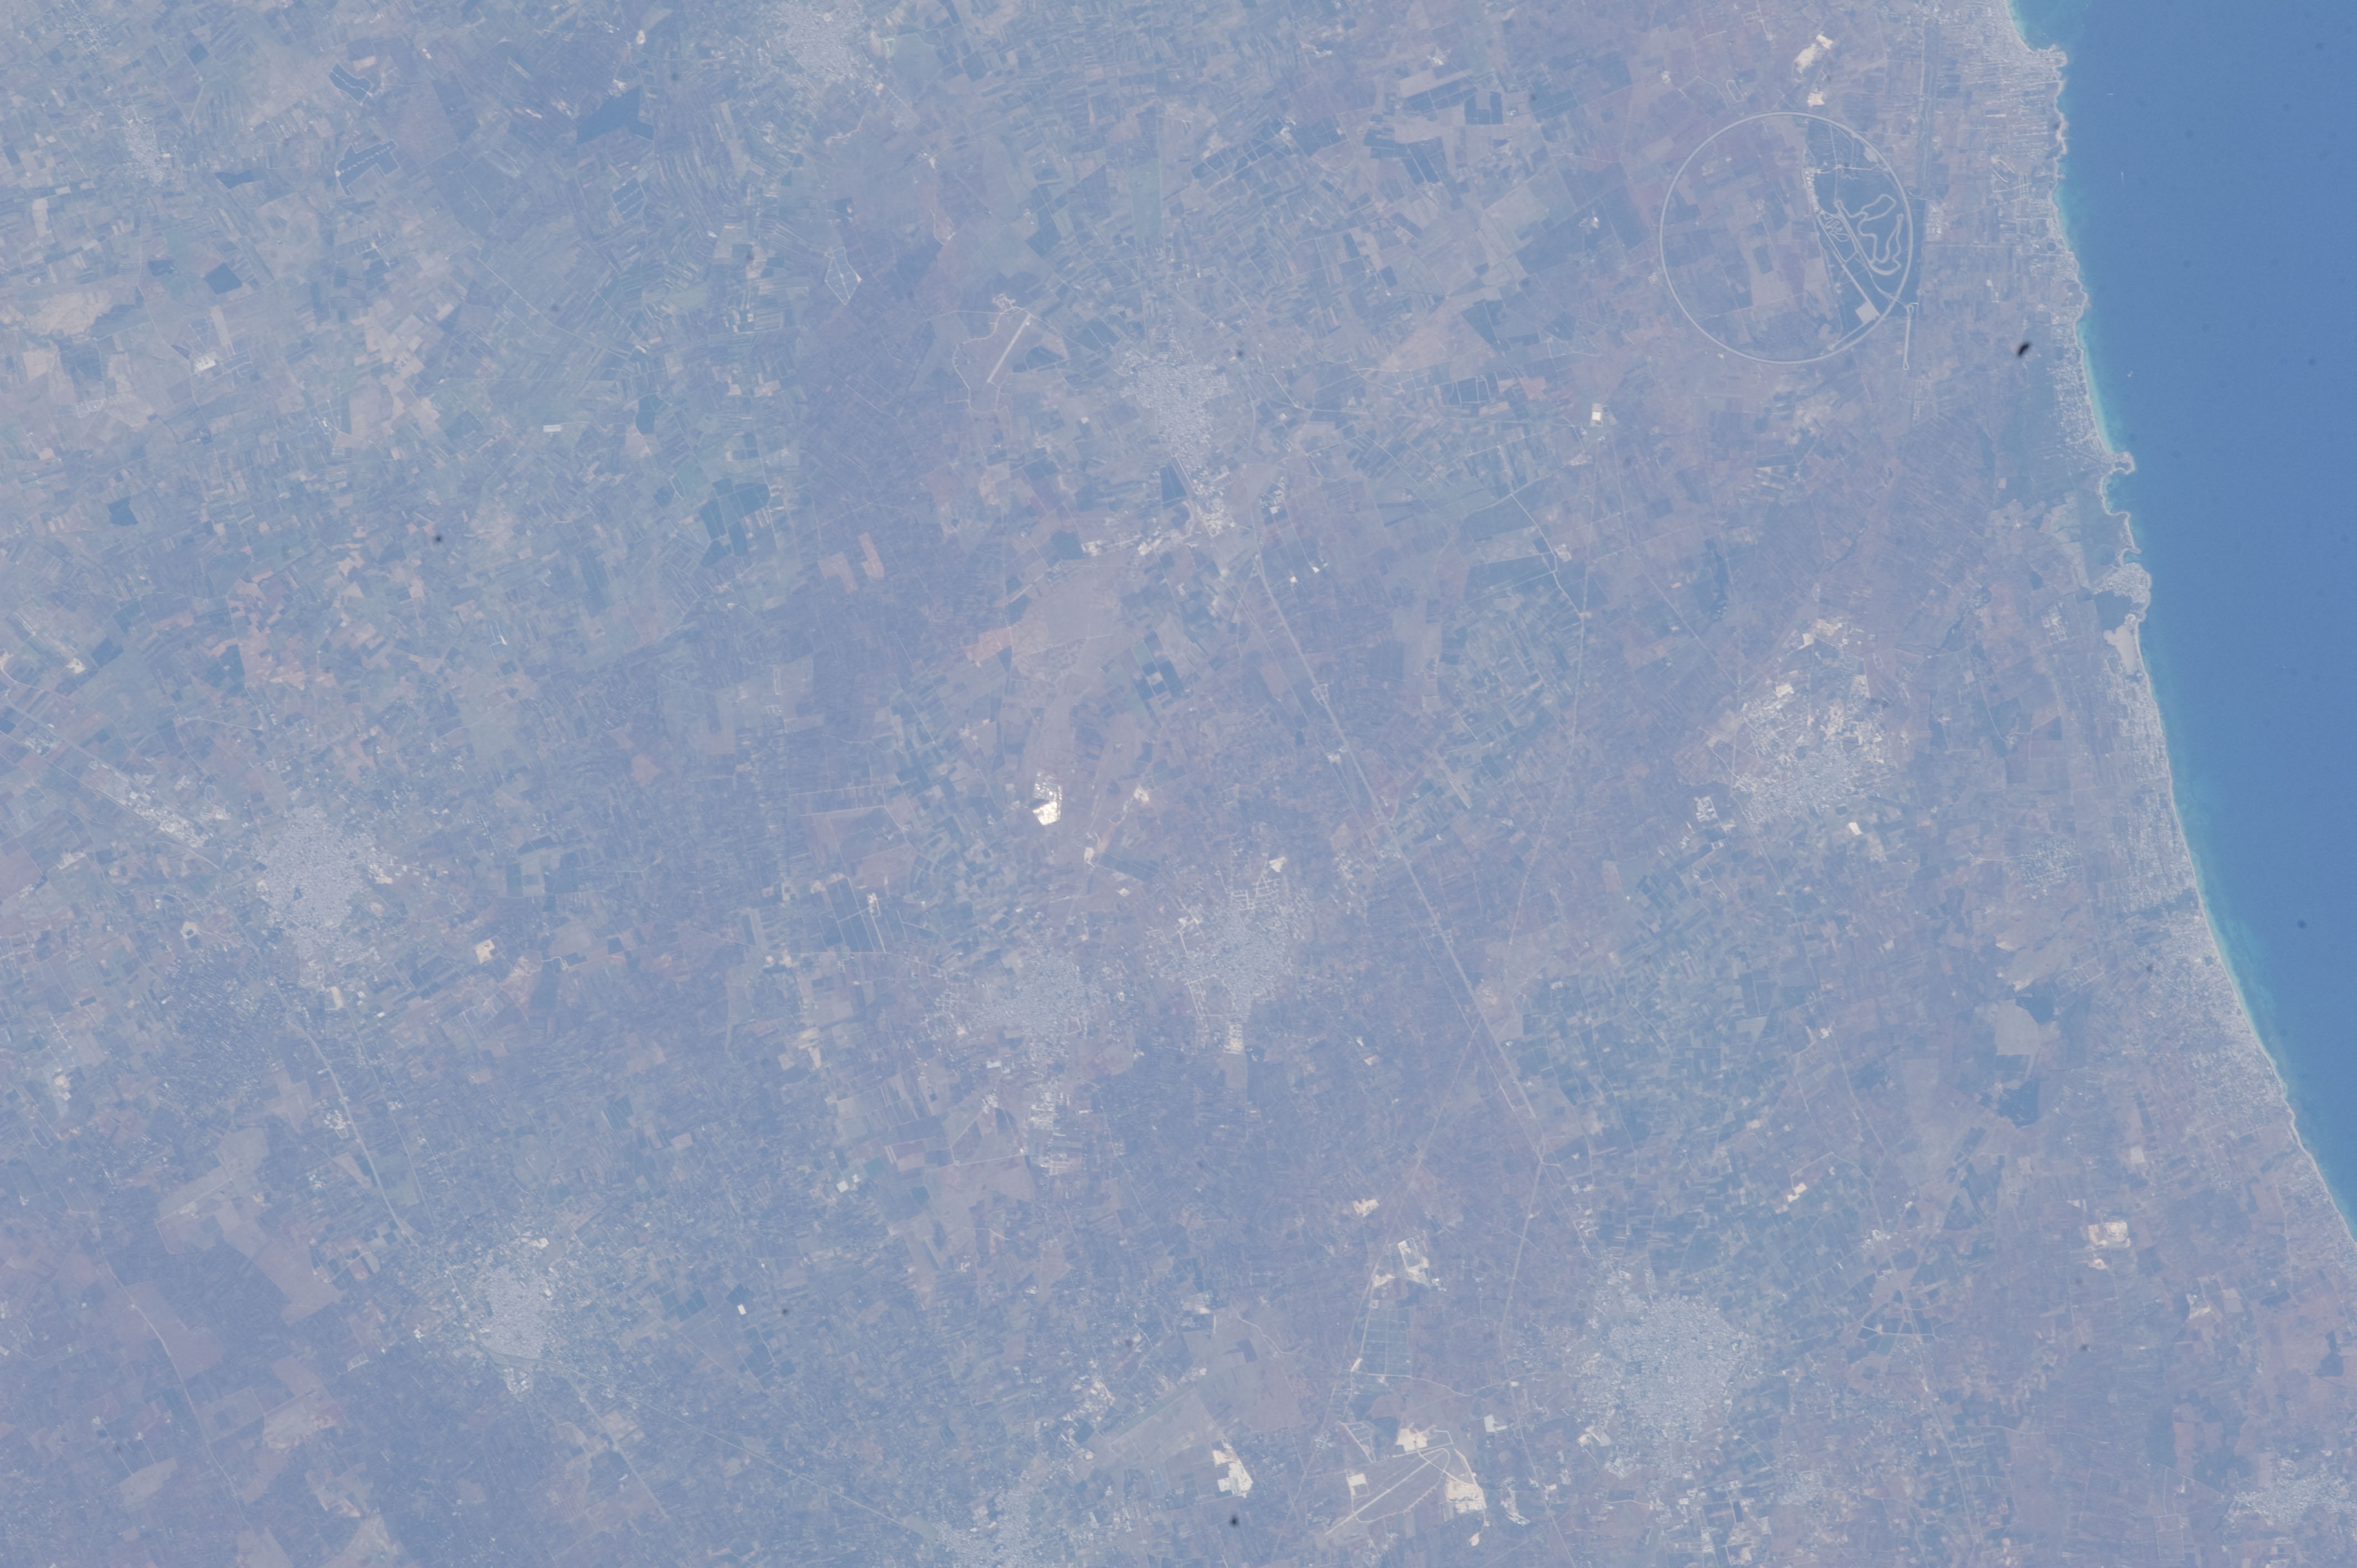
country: ITALY
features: G. OF TARANTO, ROADS, AVETRANA, MANDURIA, AGR.
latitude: 40.4
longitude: 17.5
